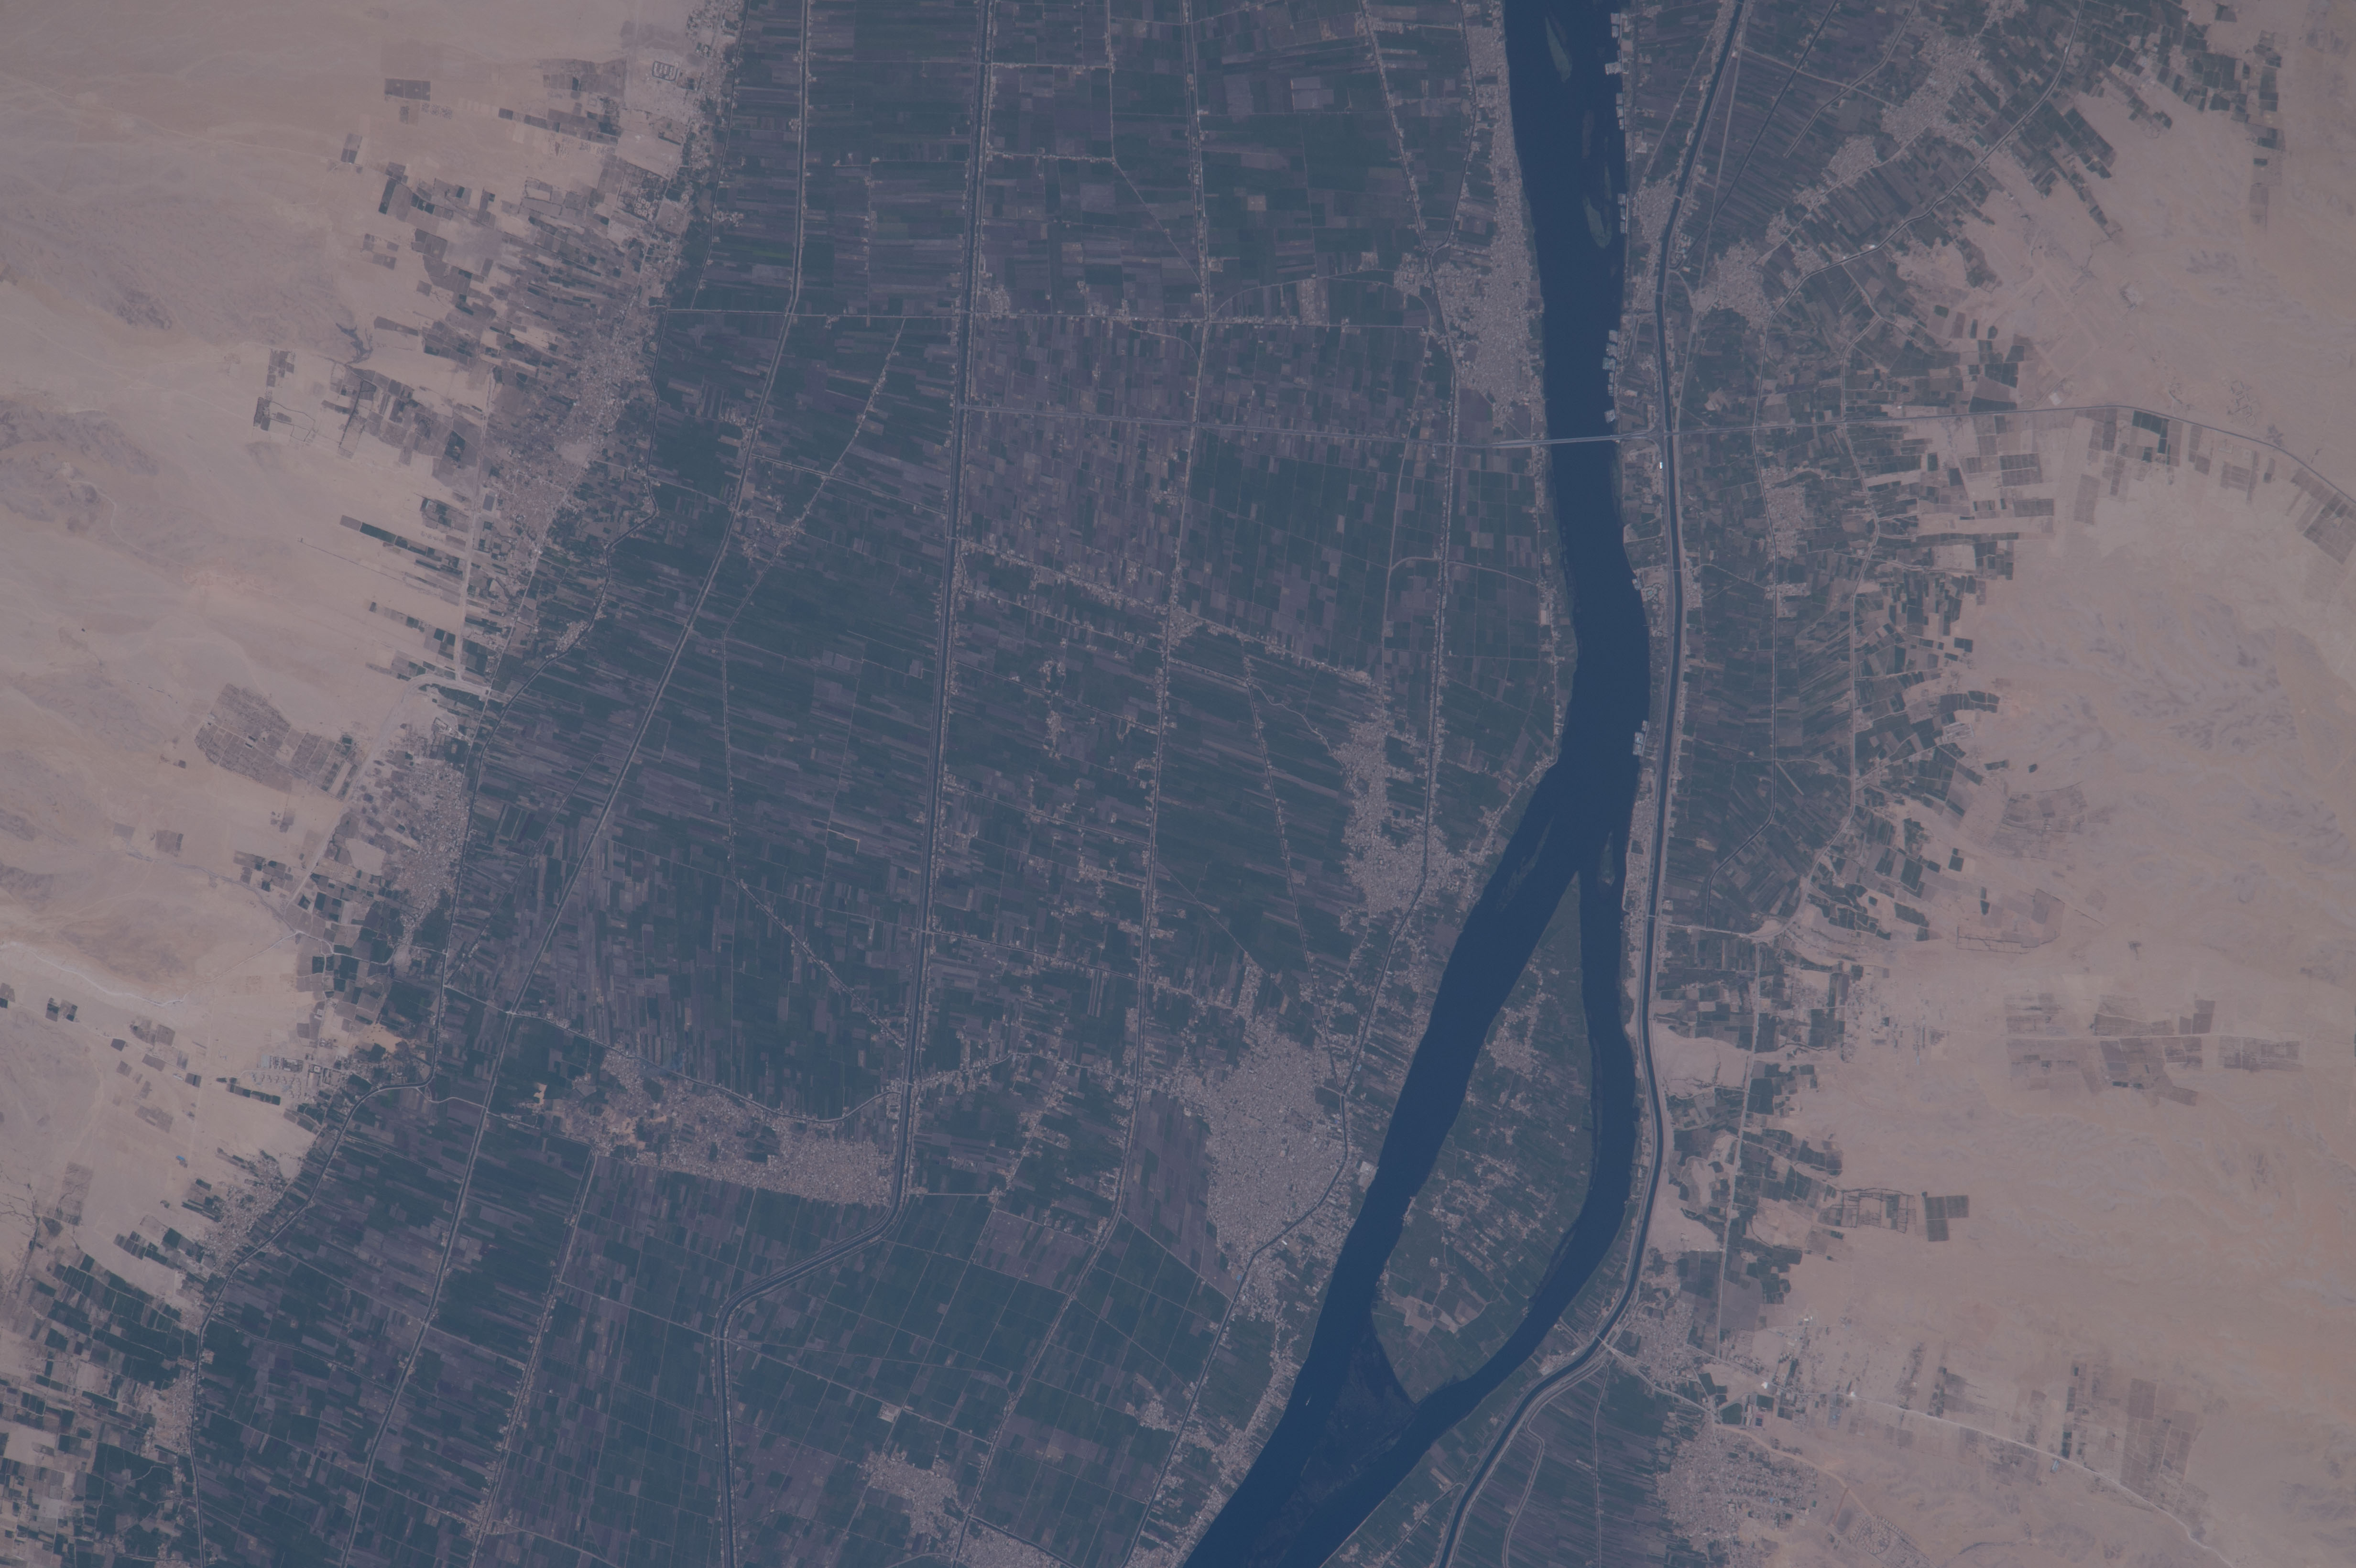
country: EGYPT
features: NILE RIVER, ARMANT, ARMANT ISLAND, AL MARIS, NAGAA AL GHIRD, NAGAA AL HUSSEINAT
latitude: 25.6
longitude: 32.6
